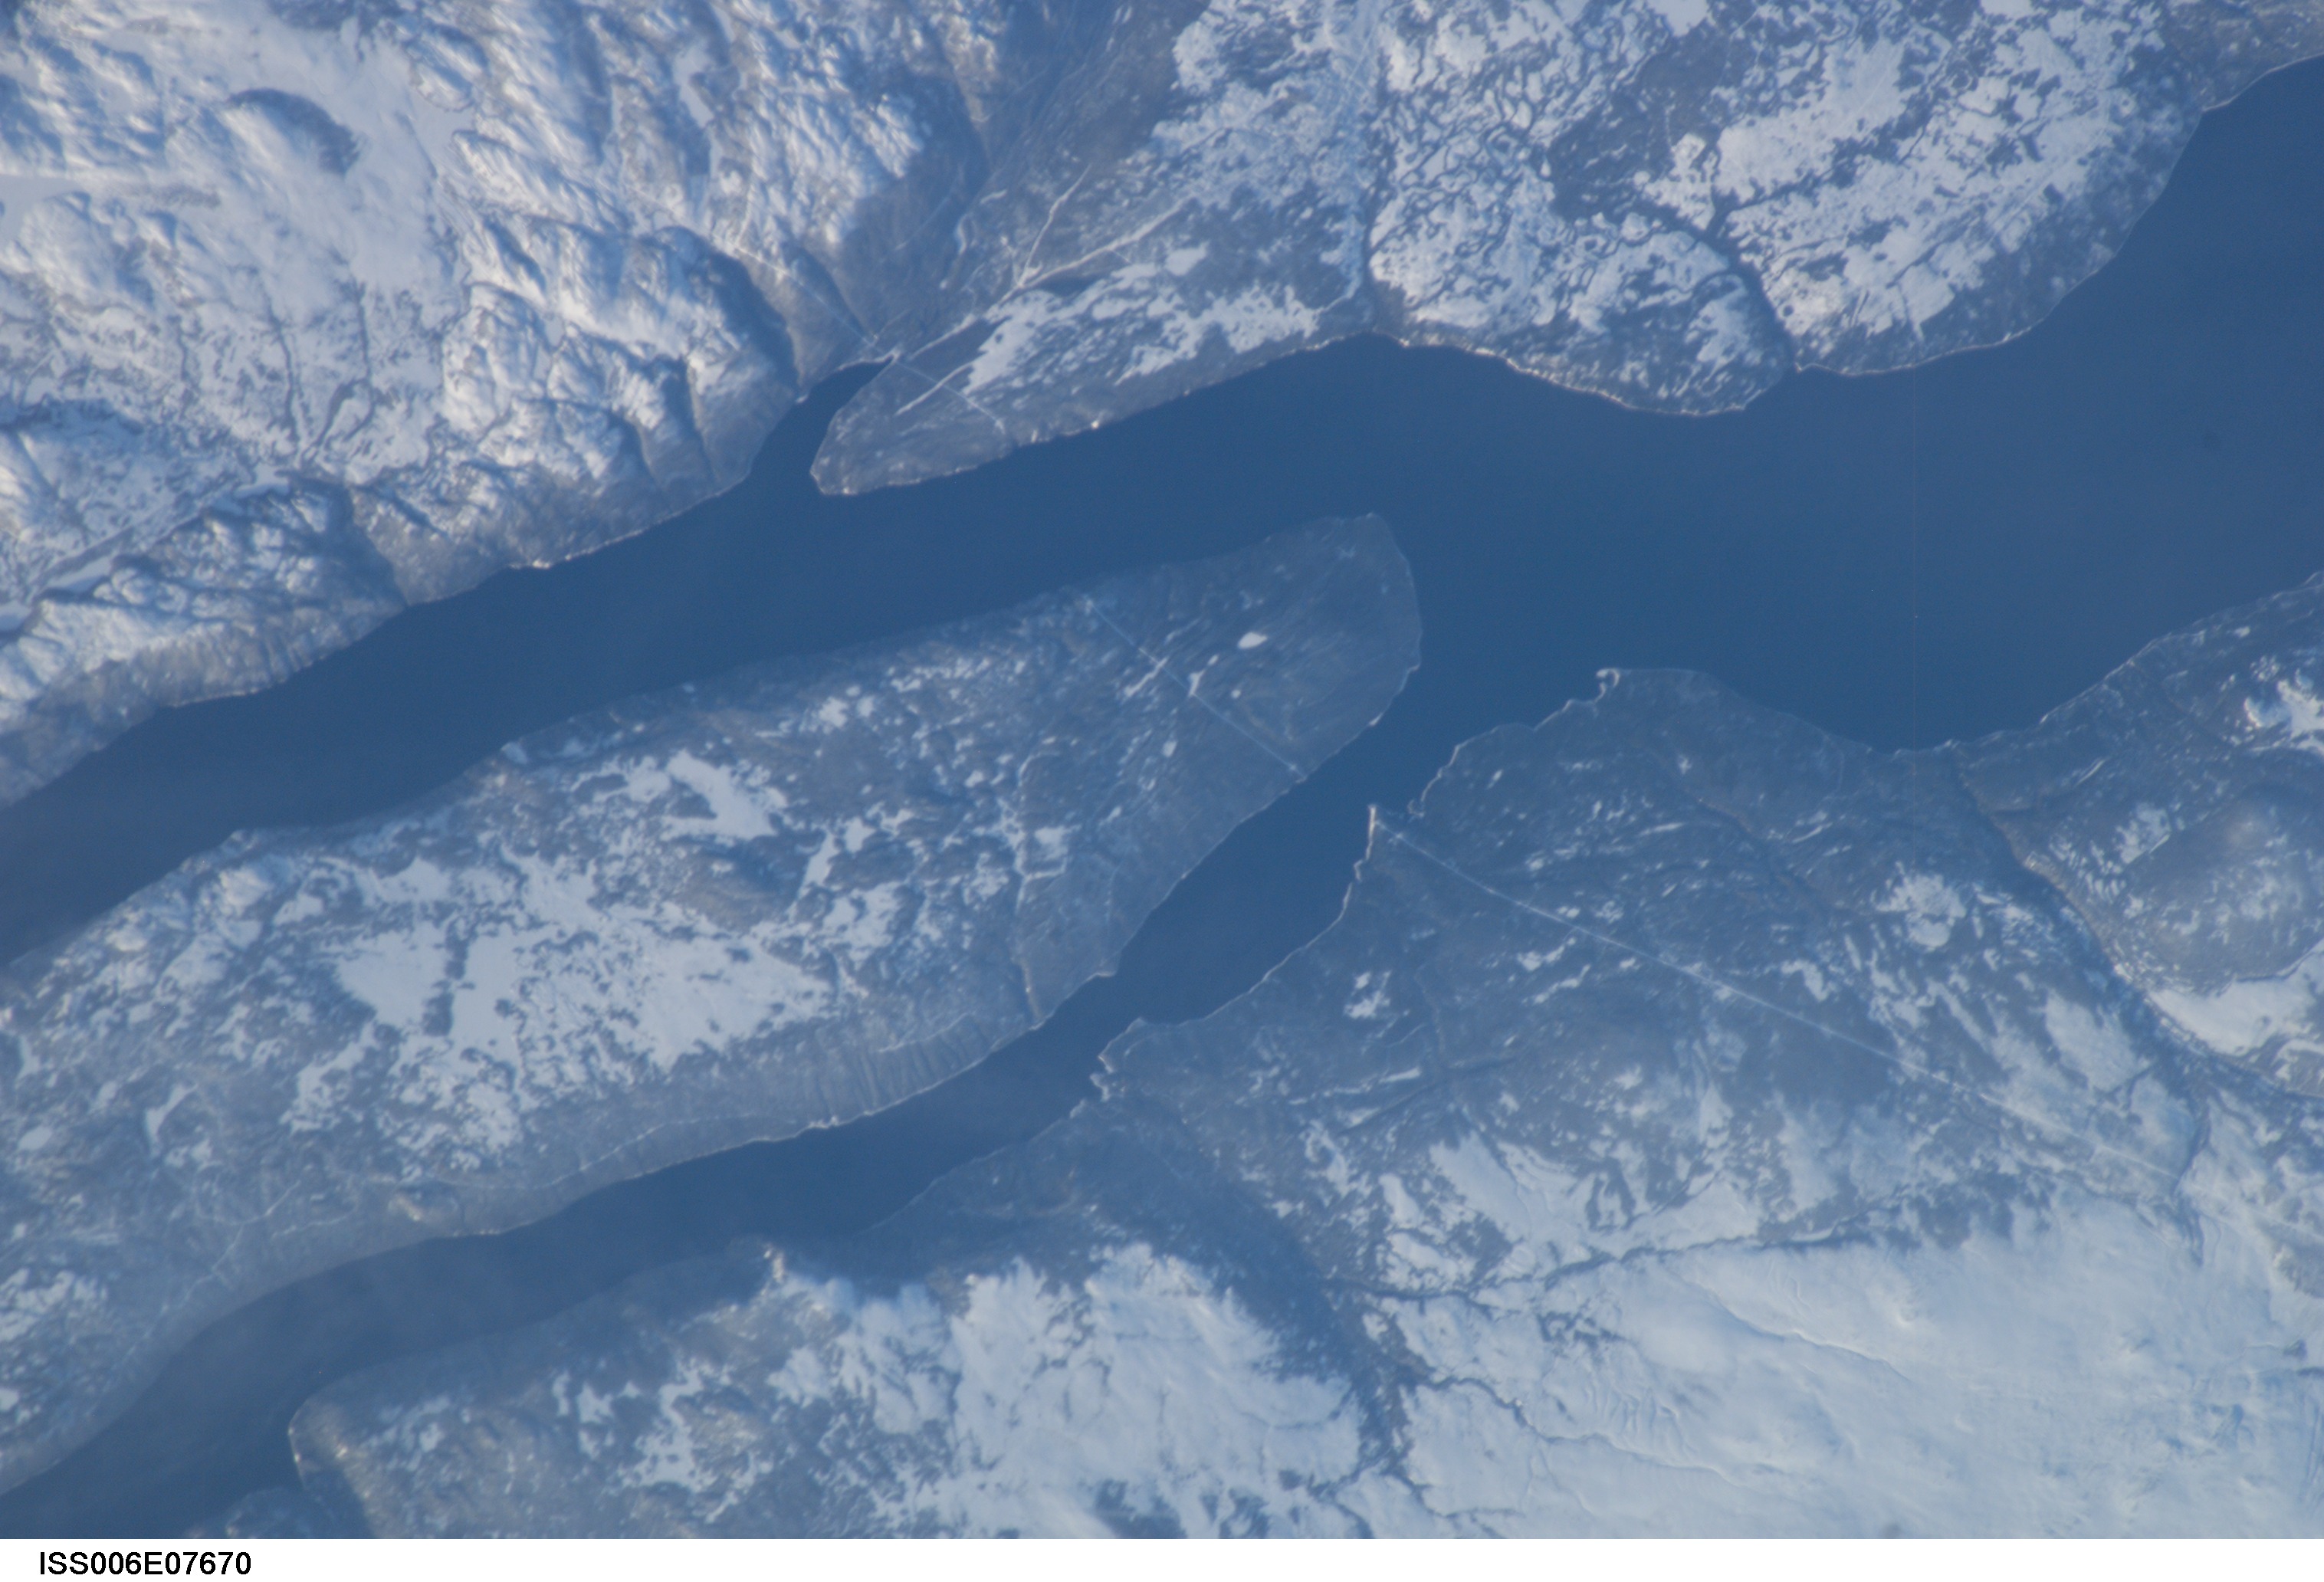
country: CANADA-N
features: GLOVER ISLAND, GRAND LAKE
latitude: 49.0
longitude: -57.5
